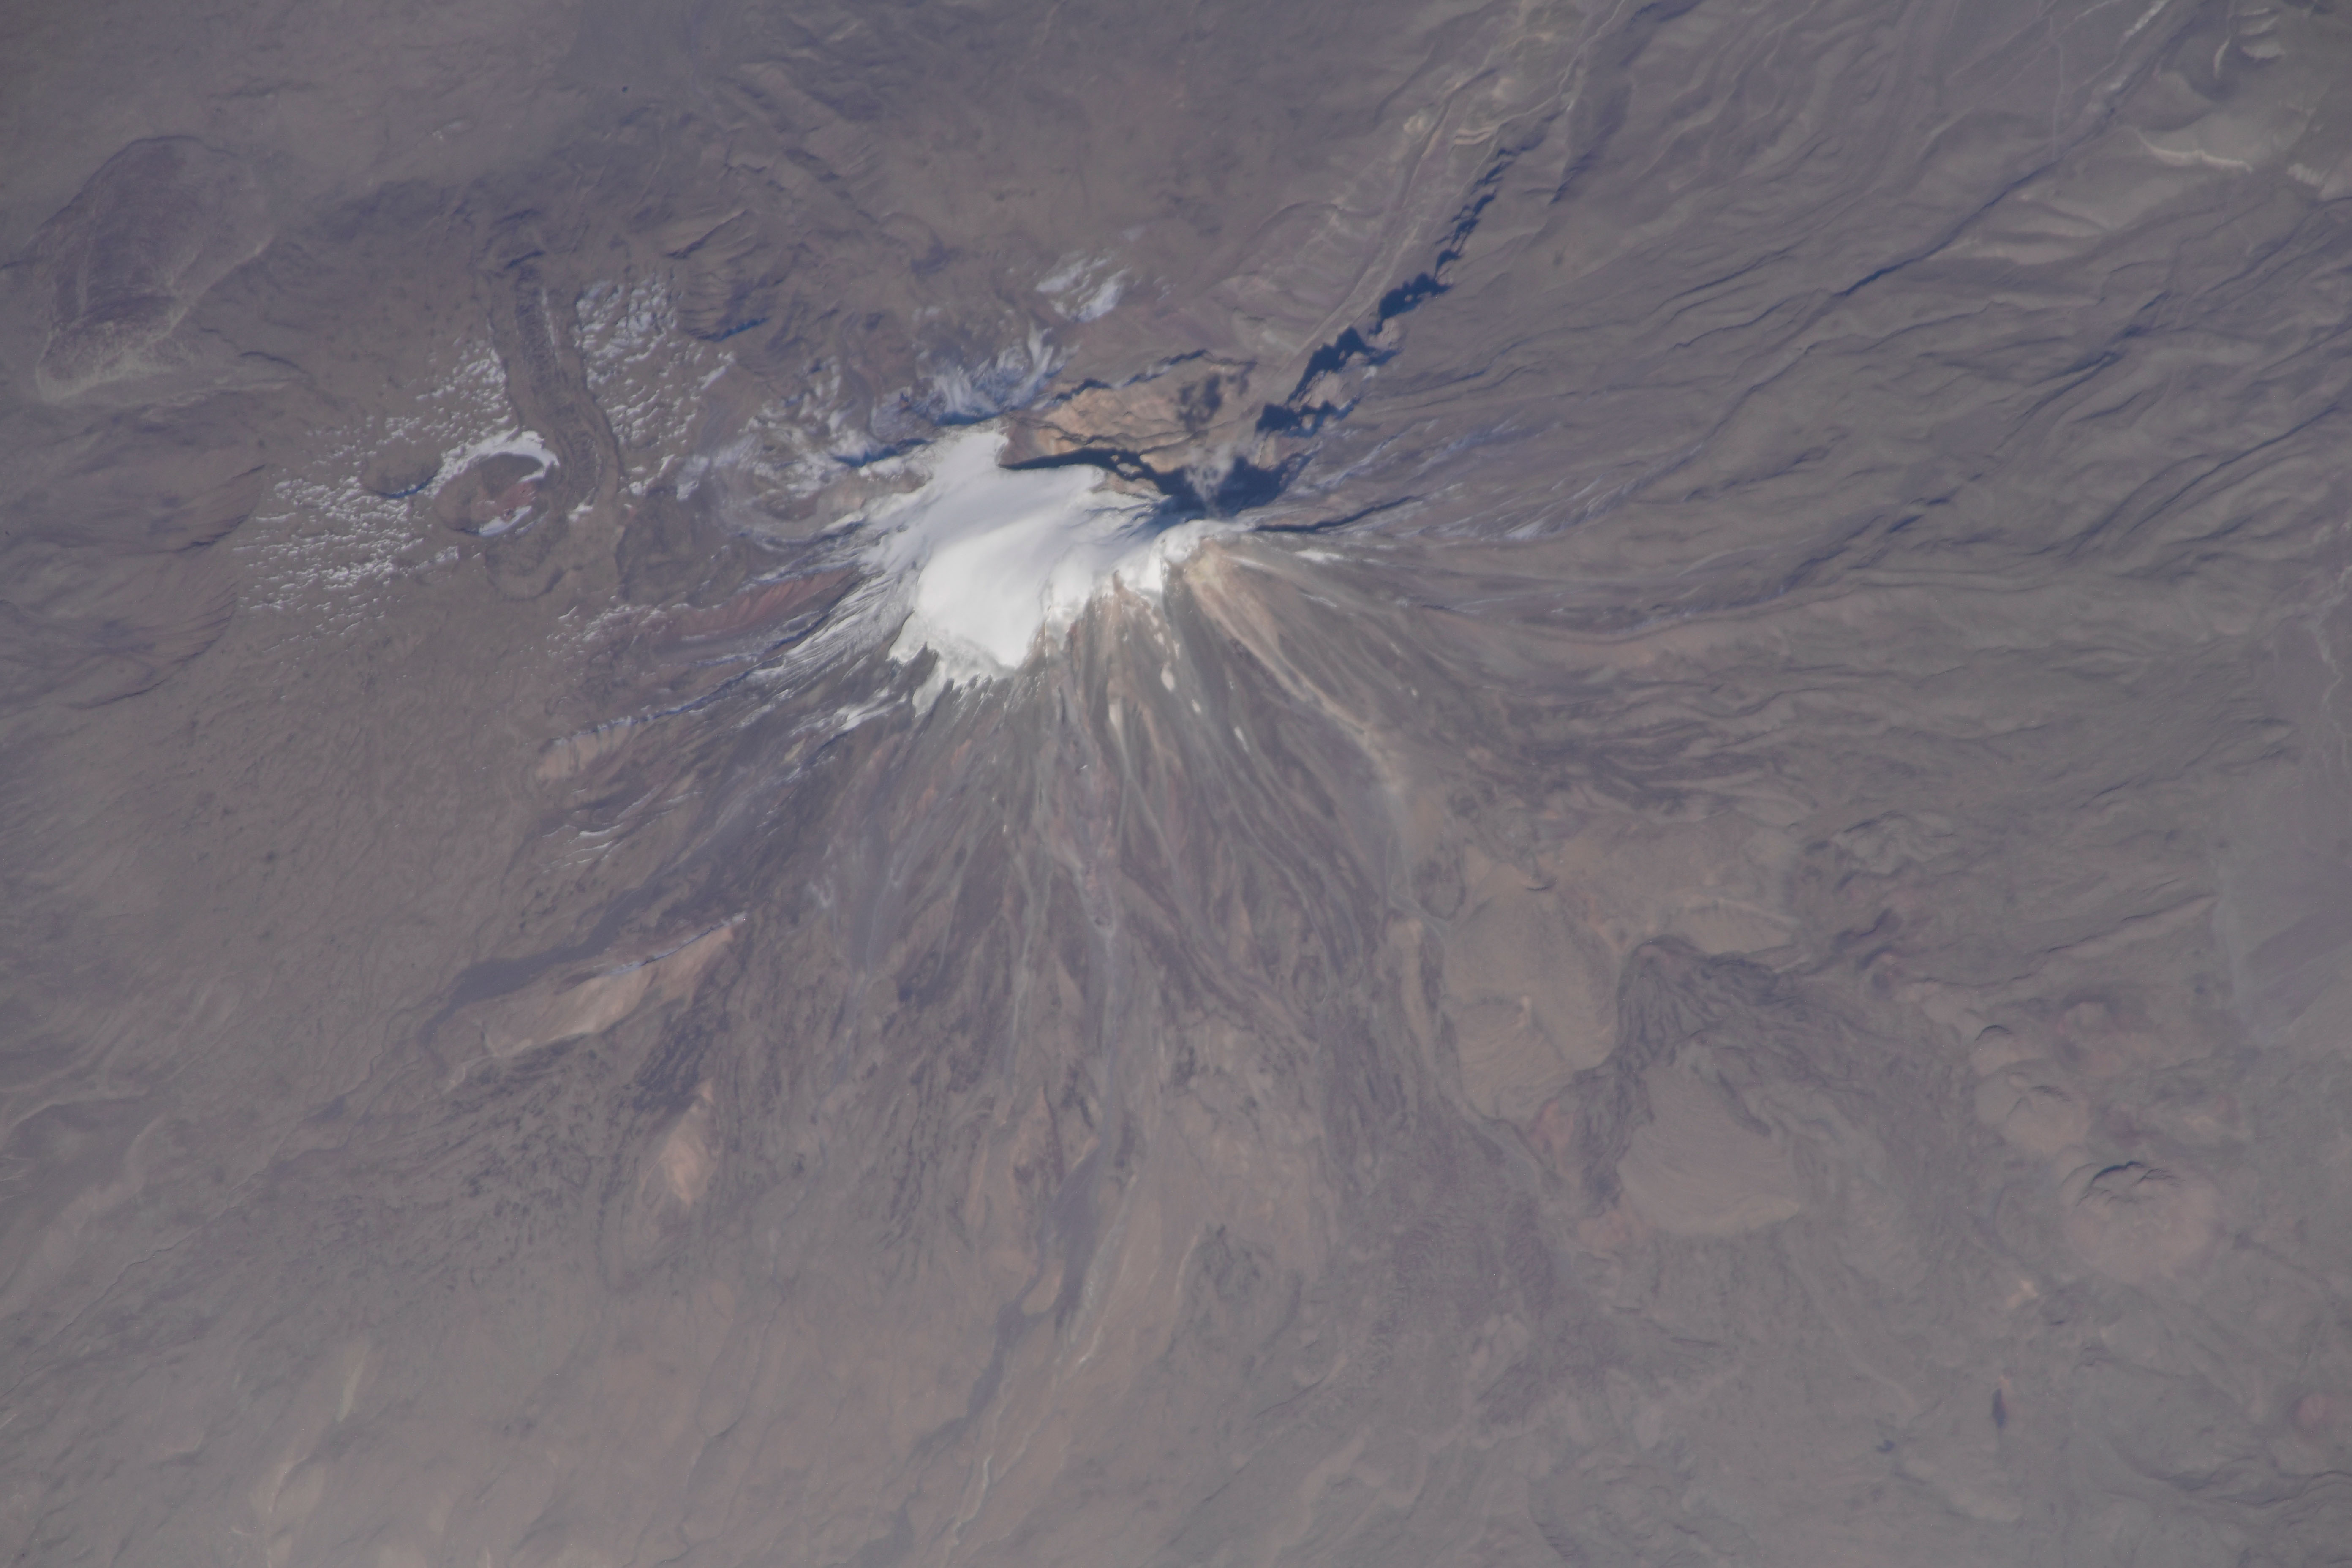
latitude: 39.7
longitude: 44.3
